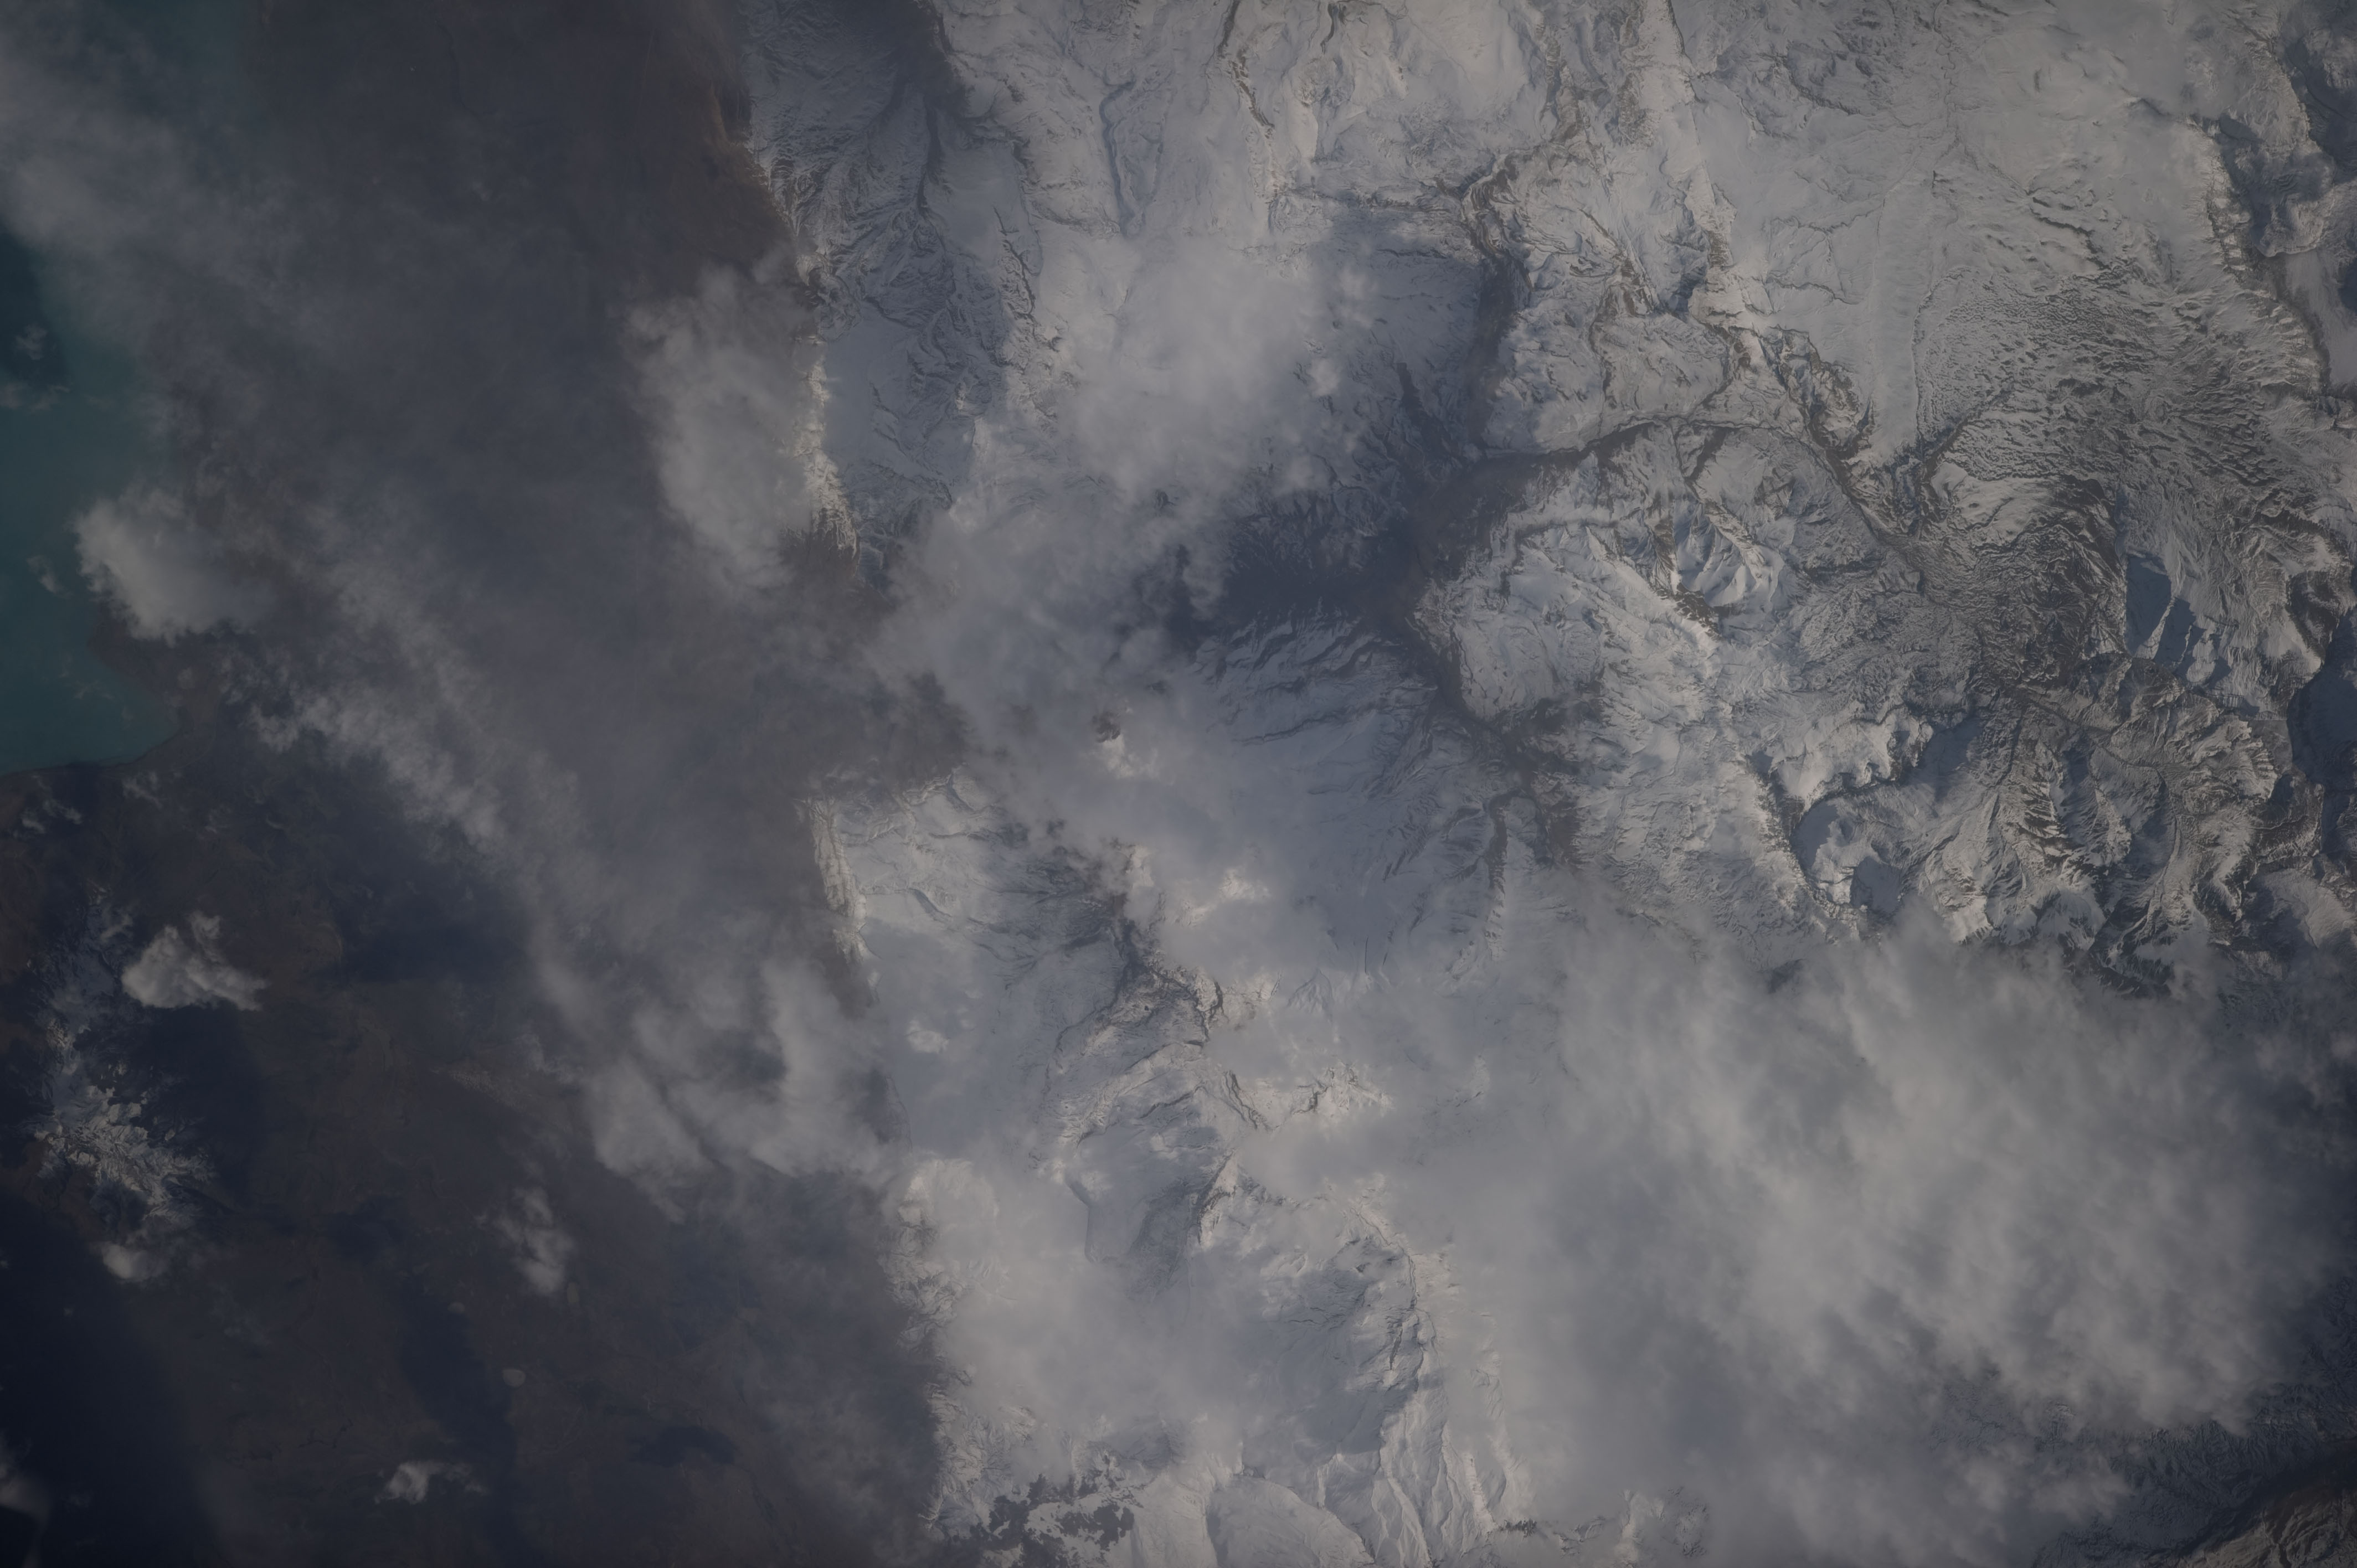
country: ARGENTINA
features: SNOWY ANDES FOOTHILLS, L. ARGENTINO
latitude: -50.5
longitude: -72.4
